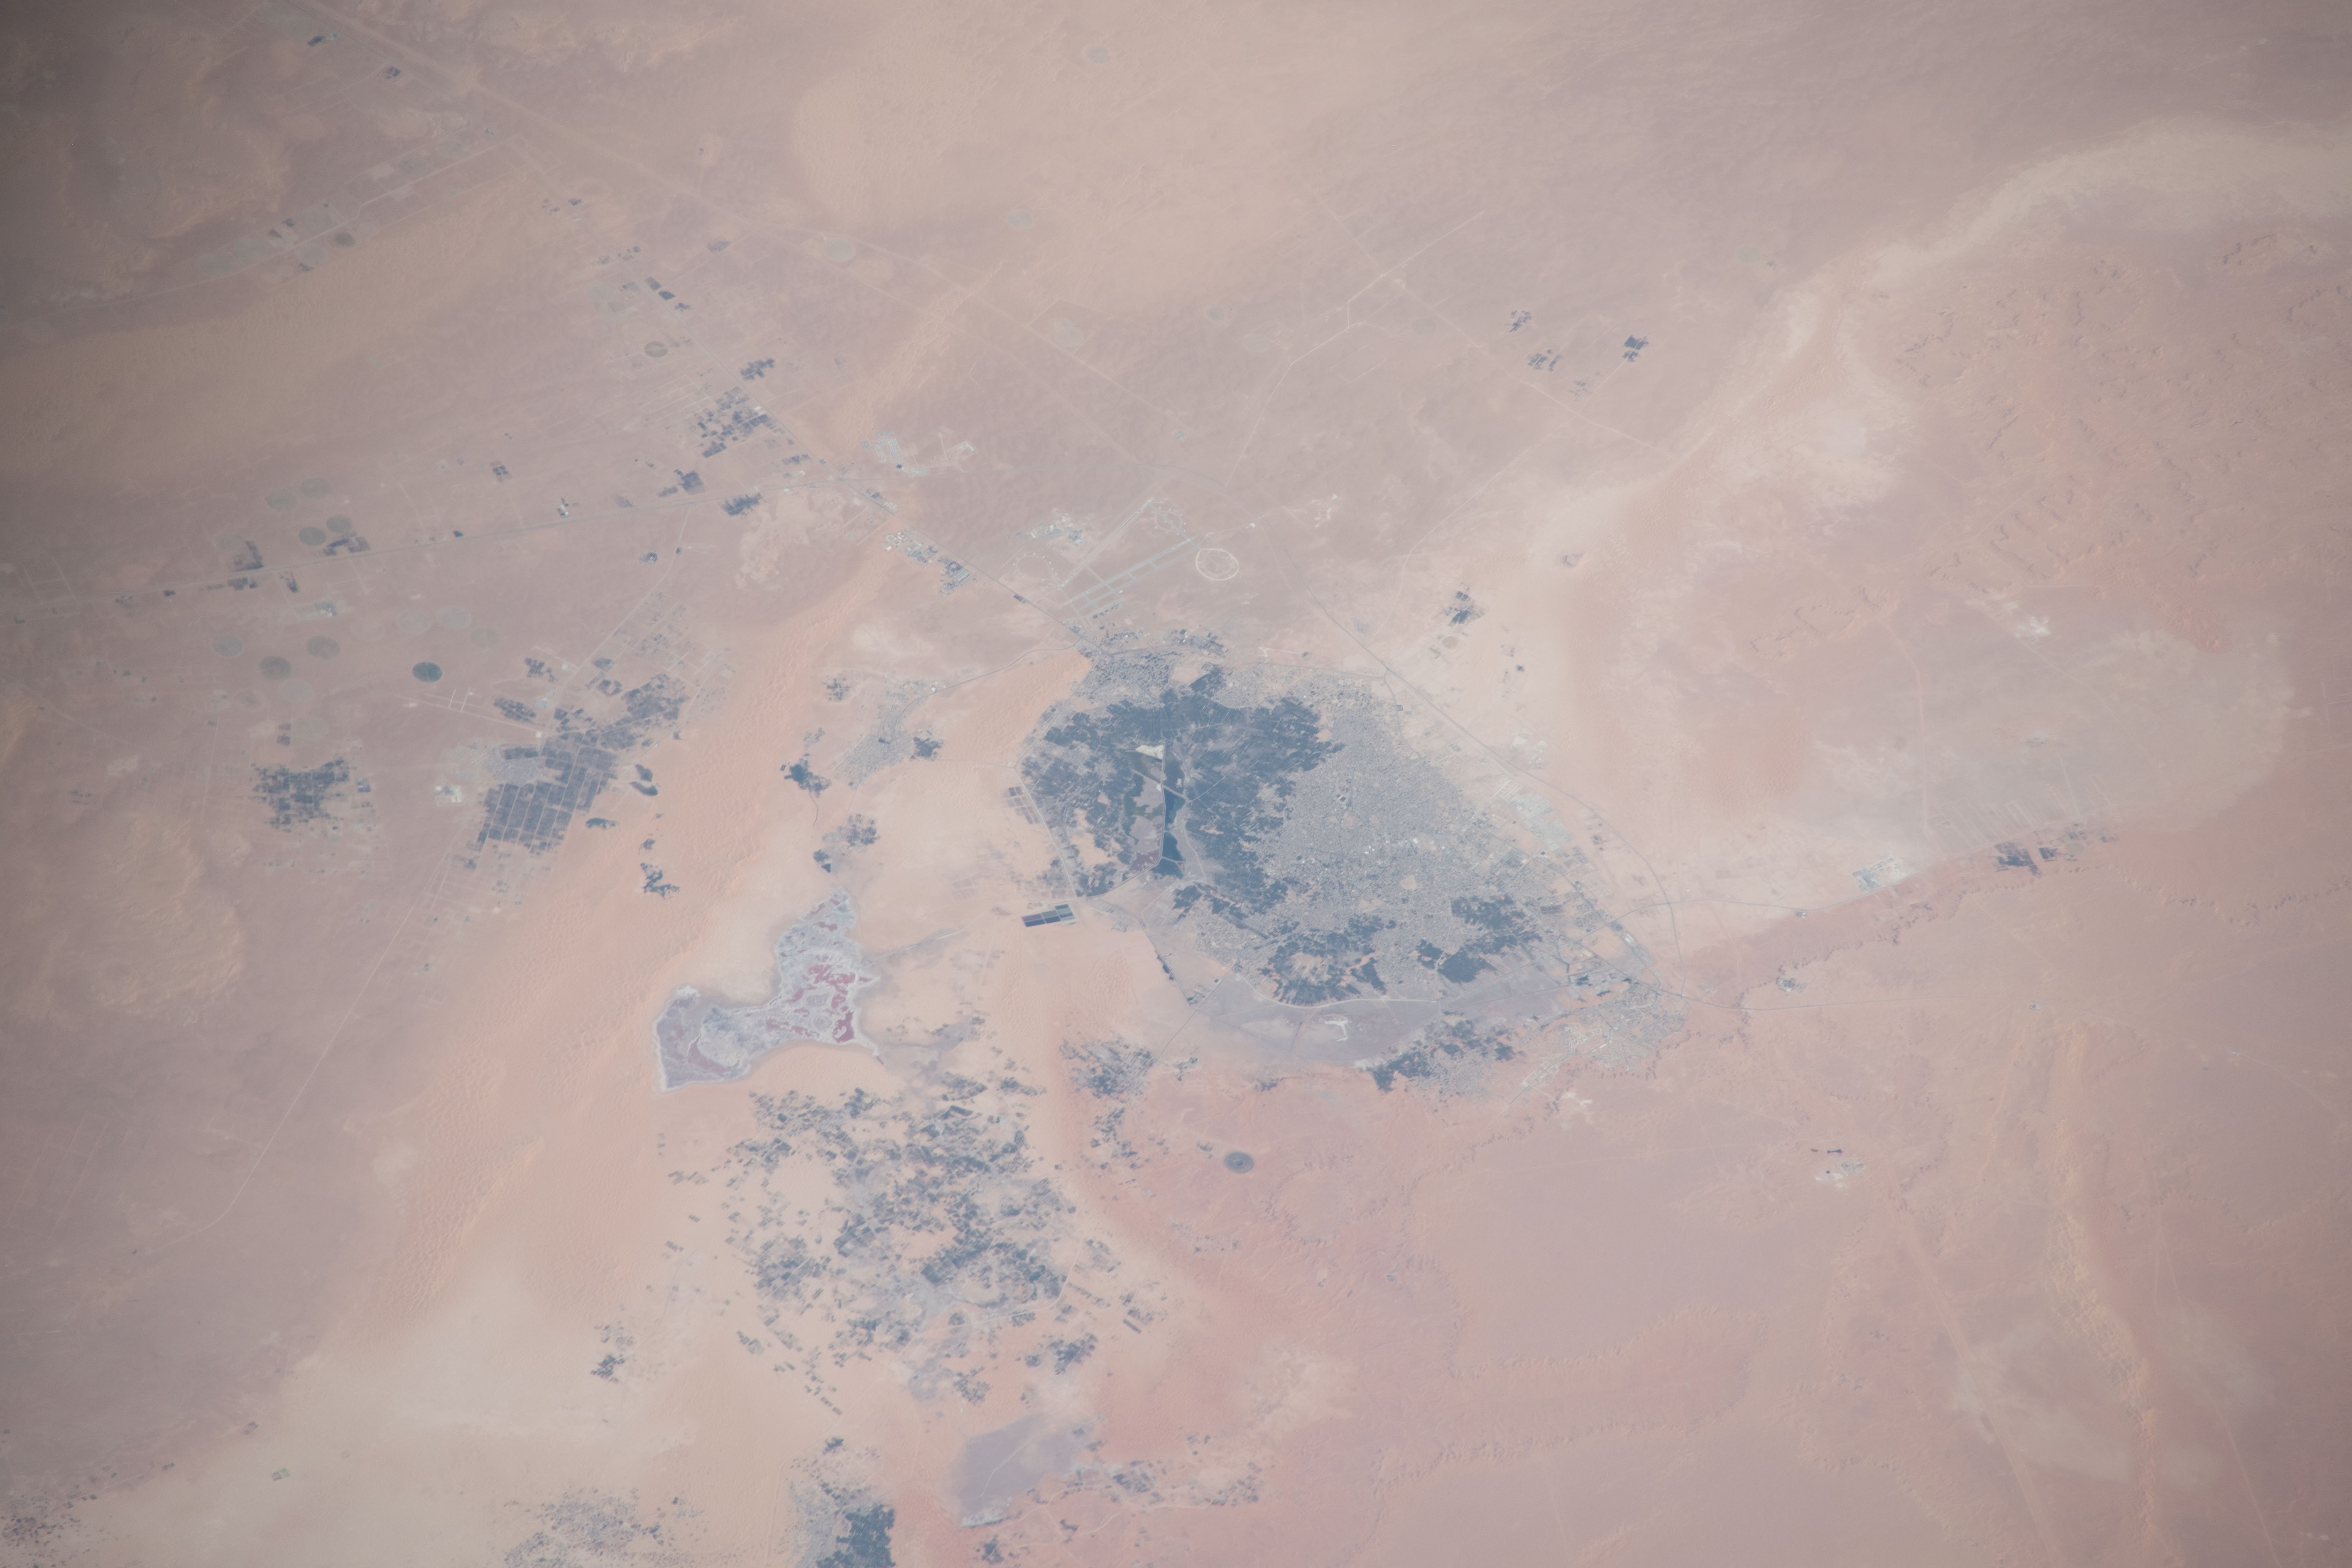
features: ALGERIA,HASSI BEN ABDELLAH,AIN BEIDA AIRPORT,OUARGLA,CHOTT OUM ERRANEB,AIN MOUSSA
